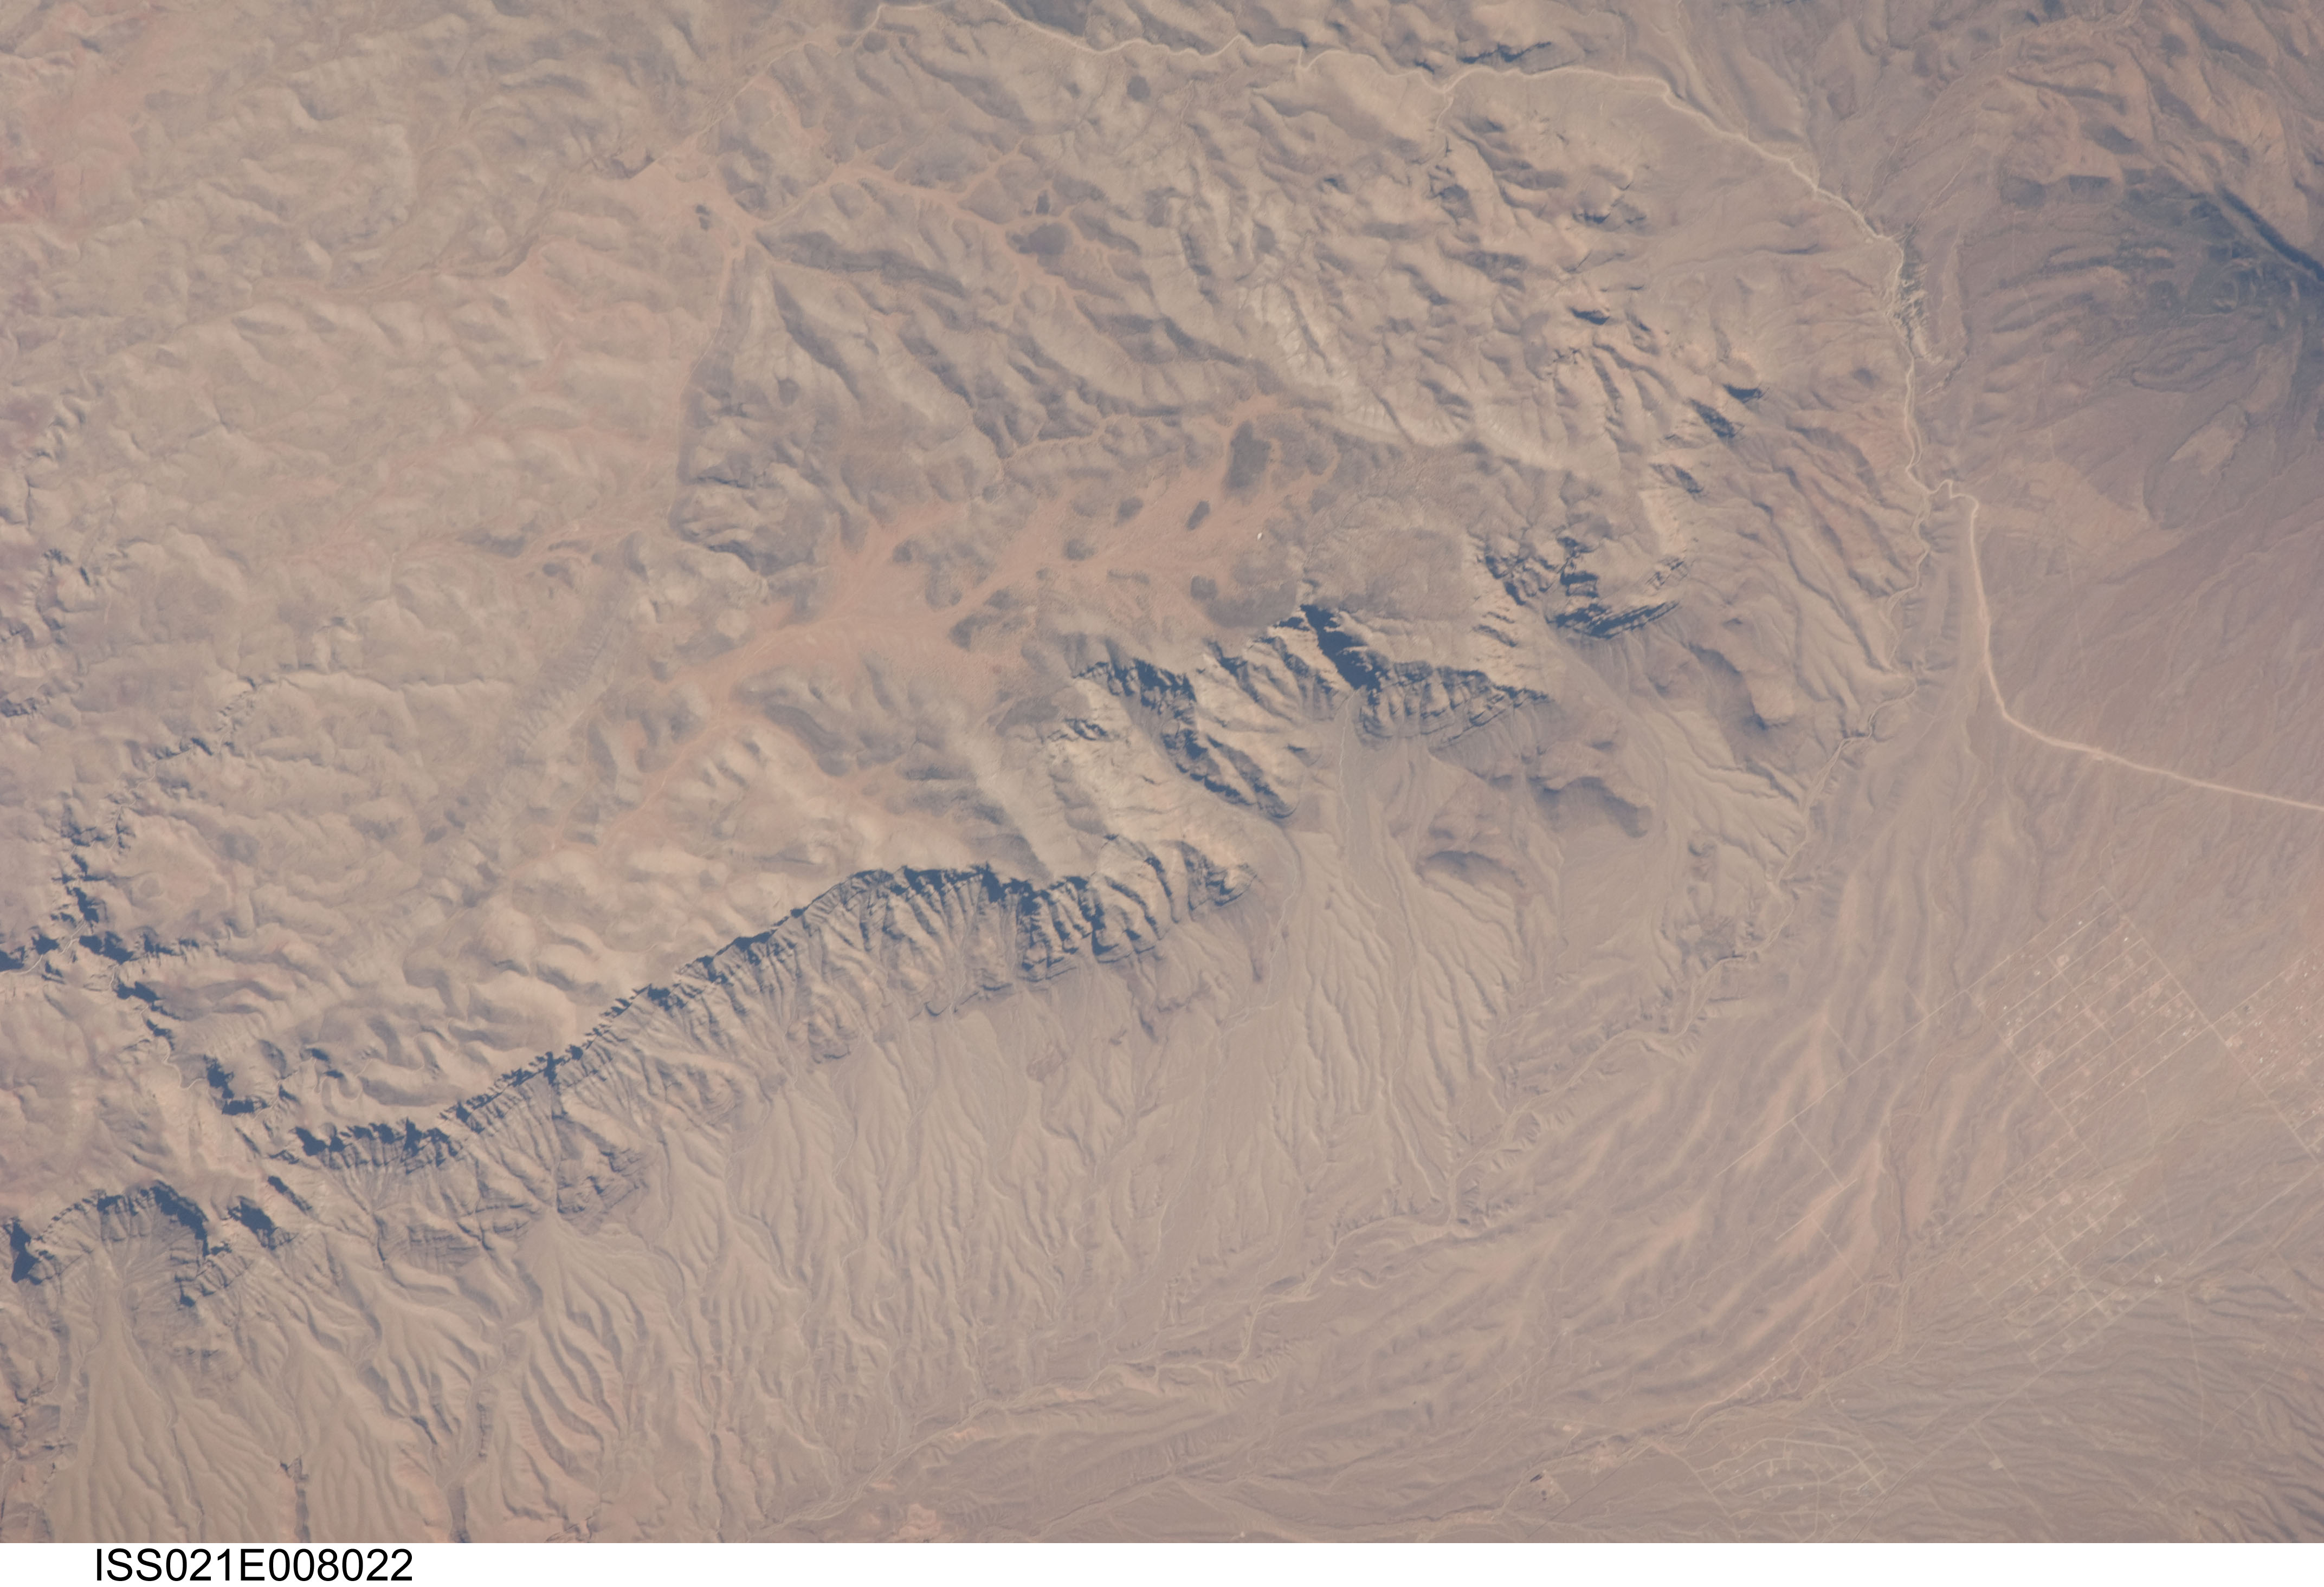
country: USA-ARIZONA
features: MEADVIEW AZ,IRON SPRING WASH
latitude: 36.0
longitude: -114.0
